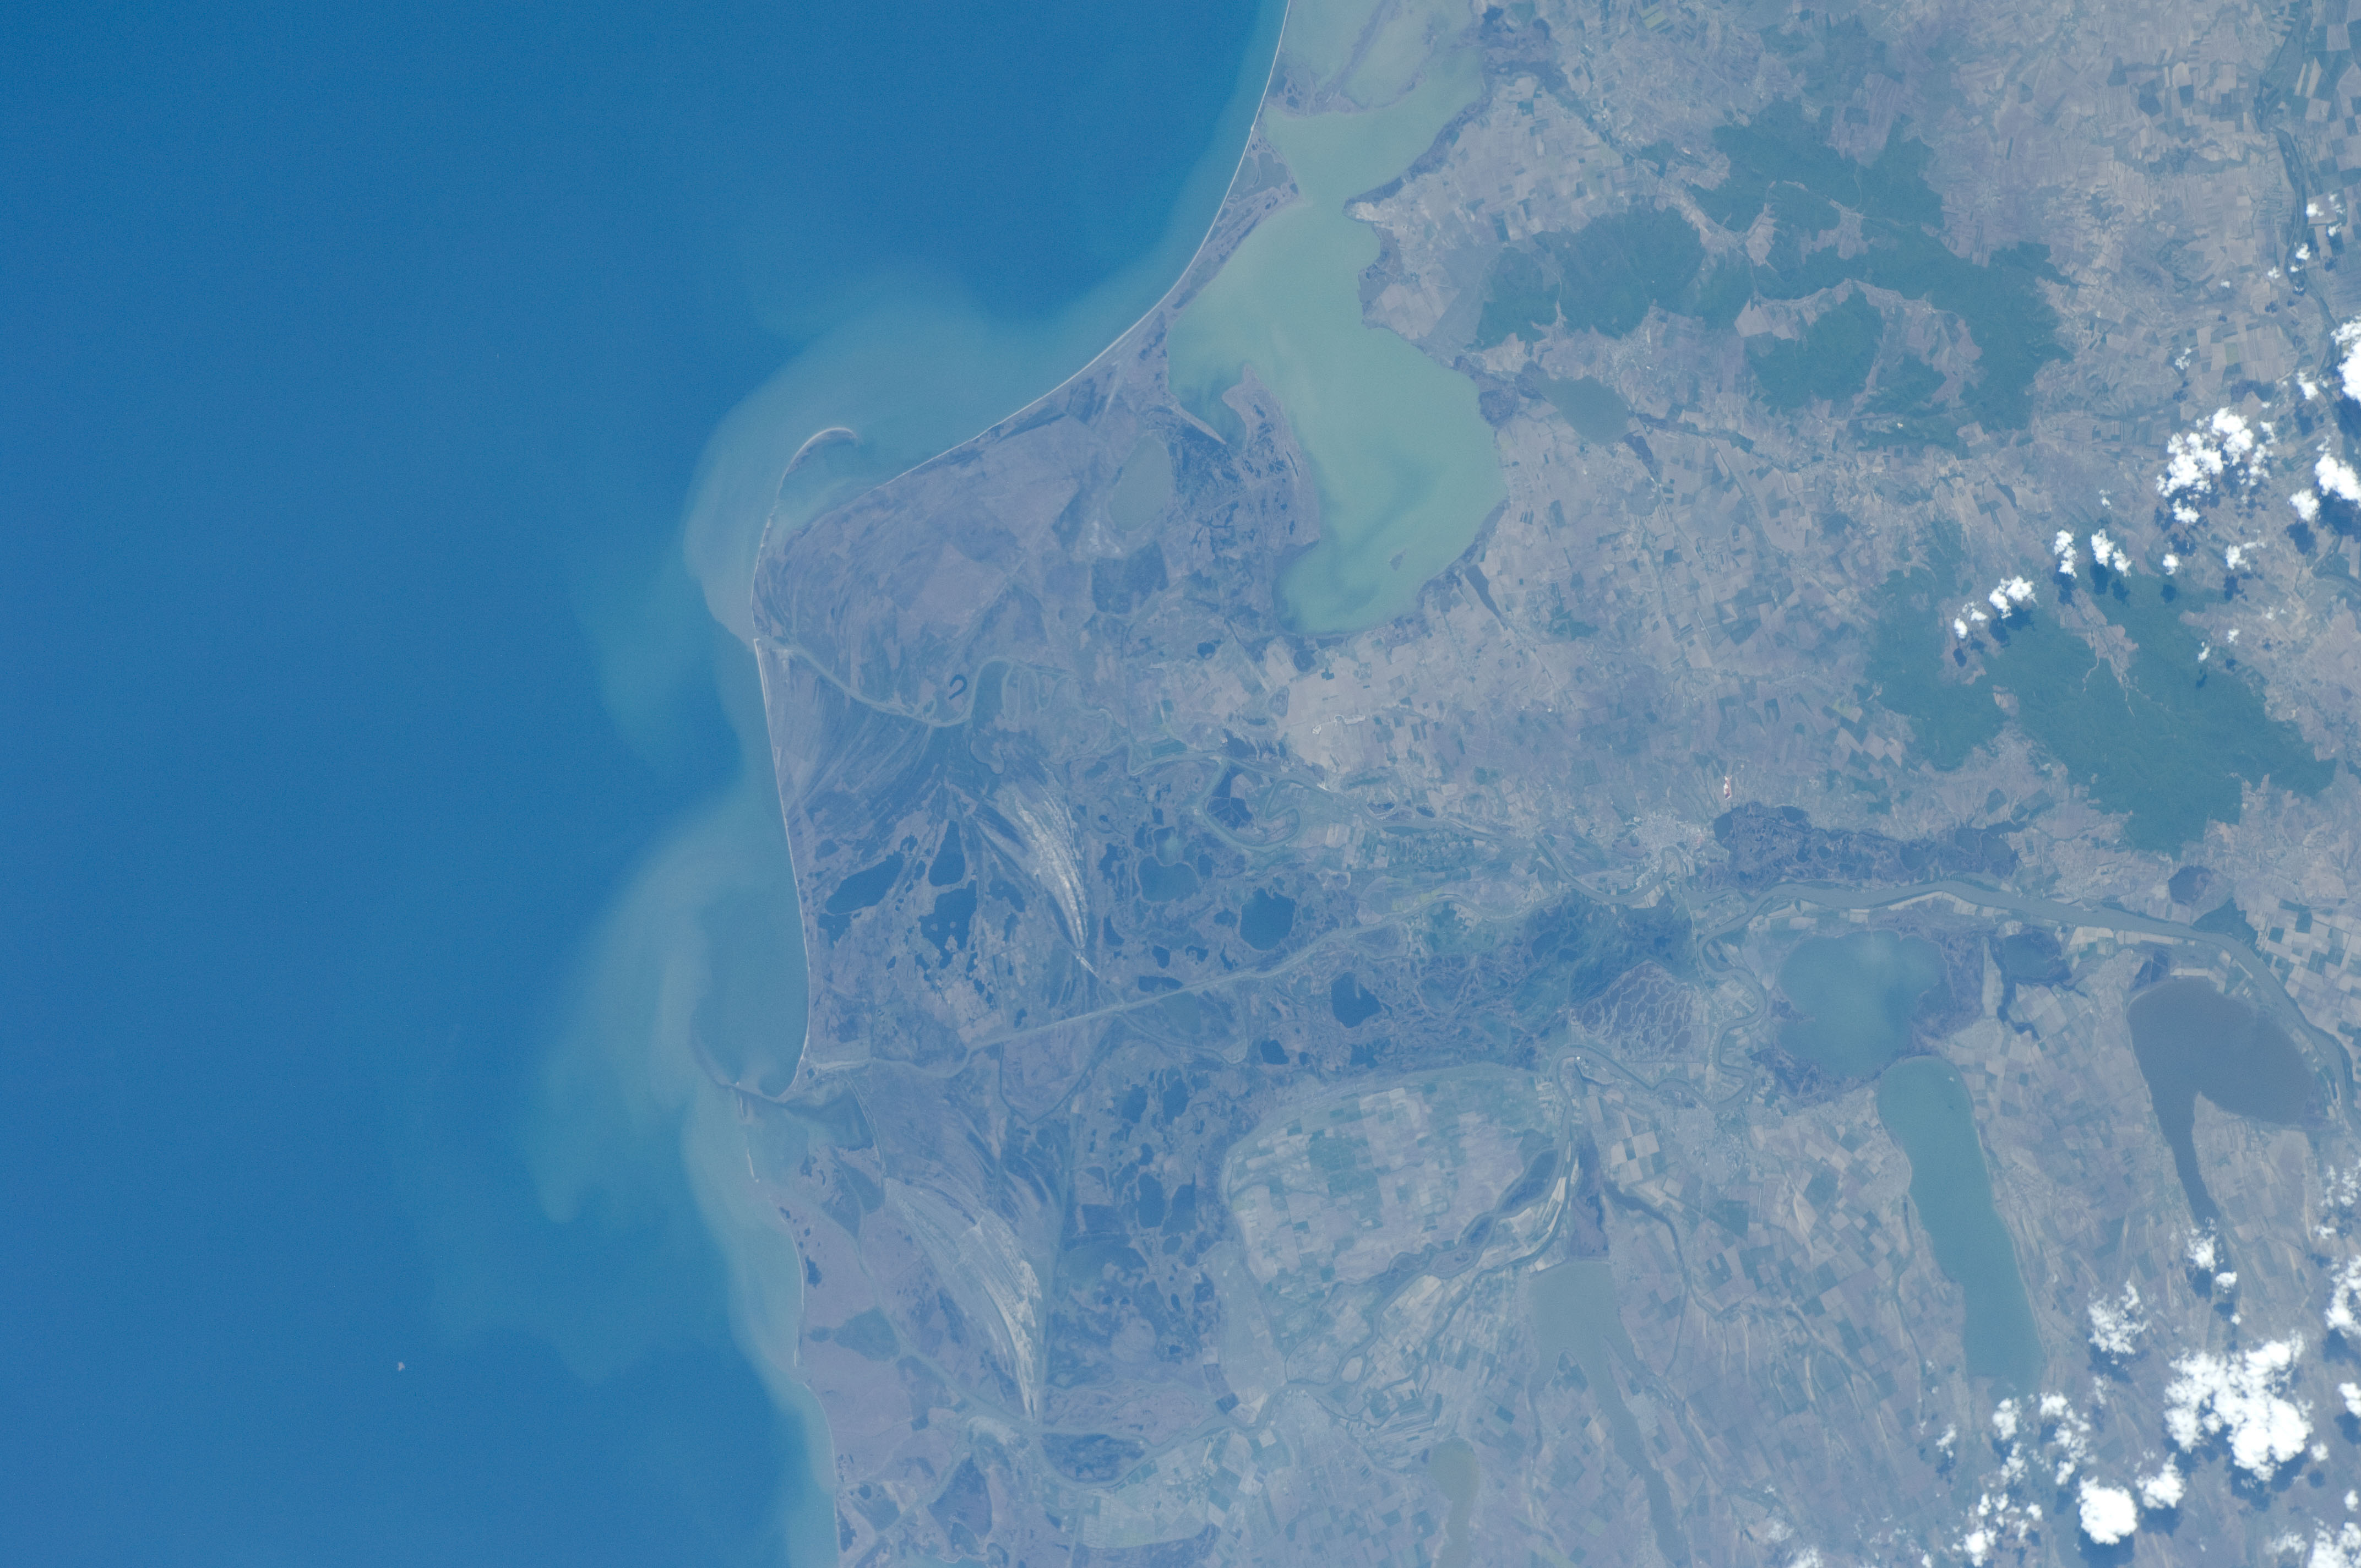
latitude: 45.0
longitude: 29.0
